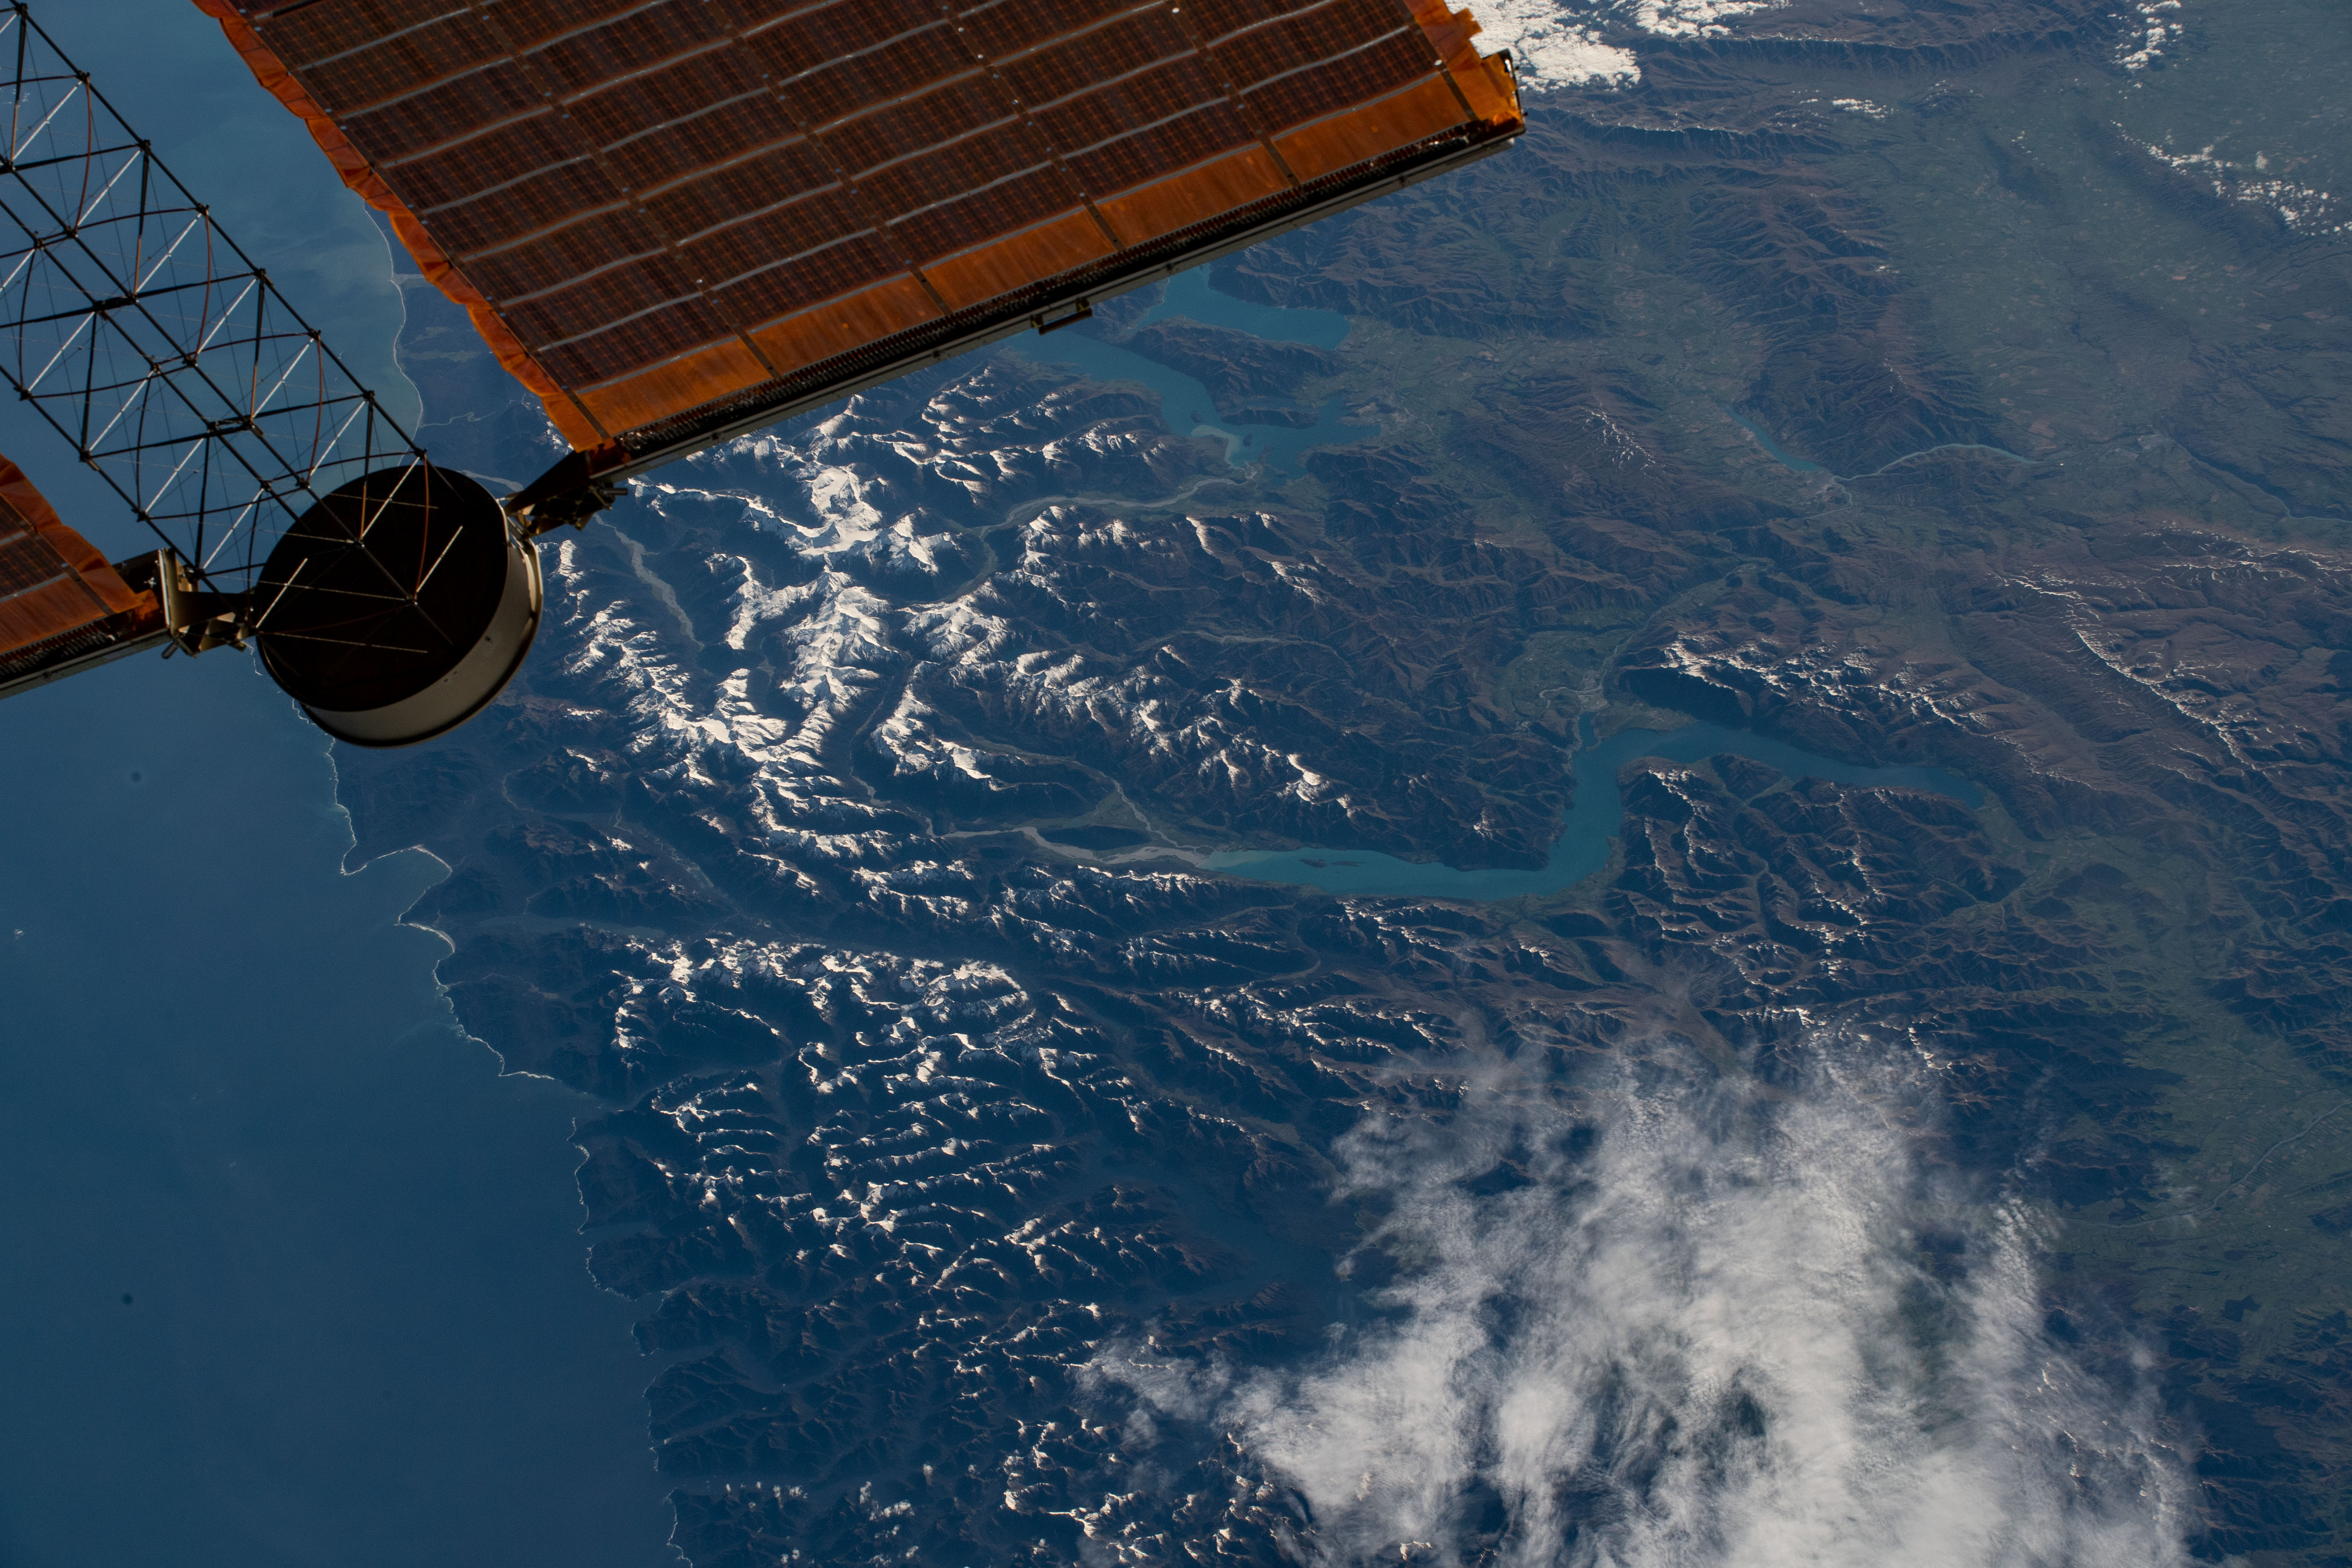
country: NEW ZEALAND-SI
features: SOUTH ISLAND, SOUTHERN ALPS MOUNTAINS, LAKE WAKATIPU
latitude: -44.9
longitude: 168.4
